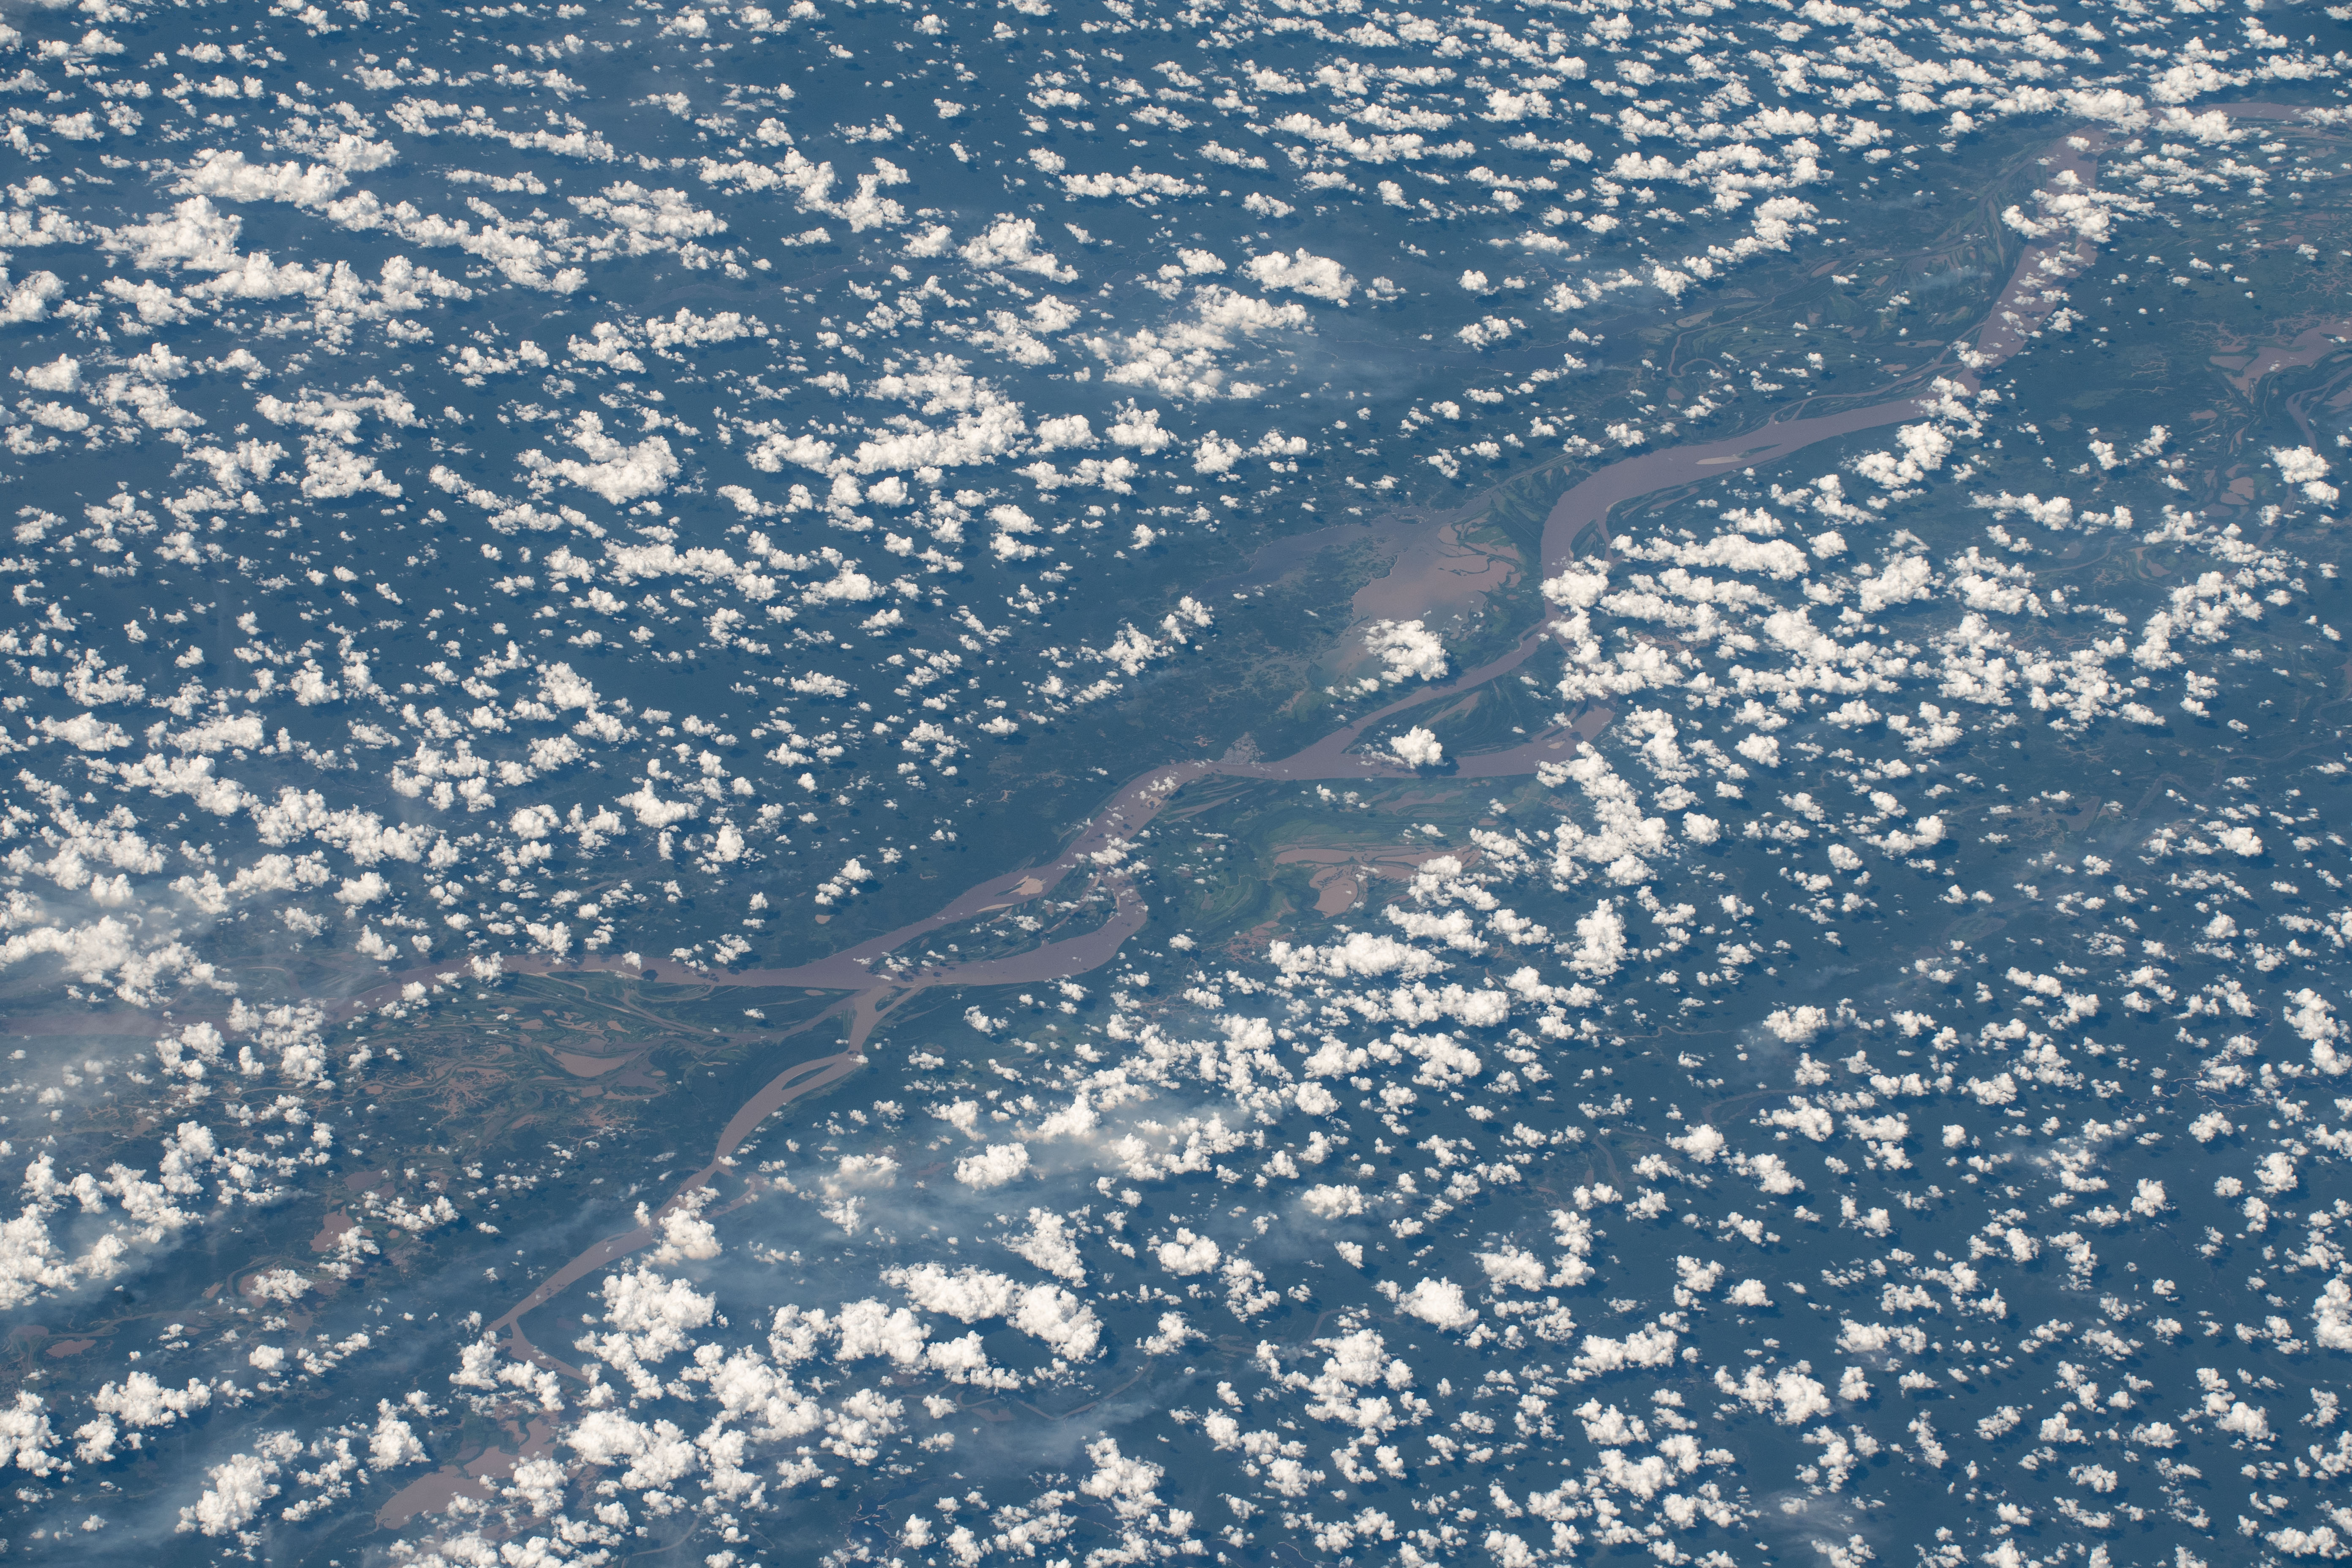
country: BRAZIL
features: AMAZON RIVER, LAGO MIRATUBA
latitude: -3.1
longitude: -58.5
